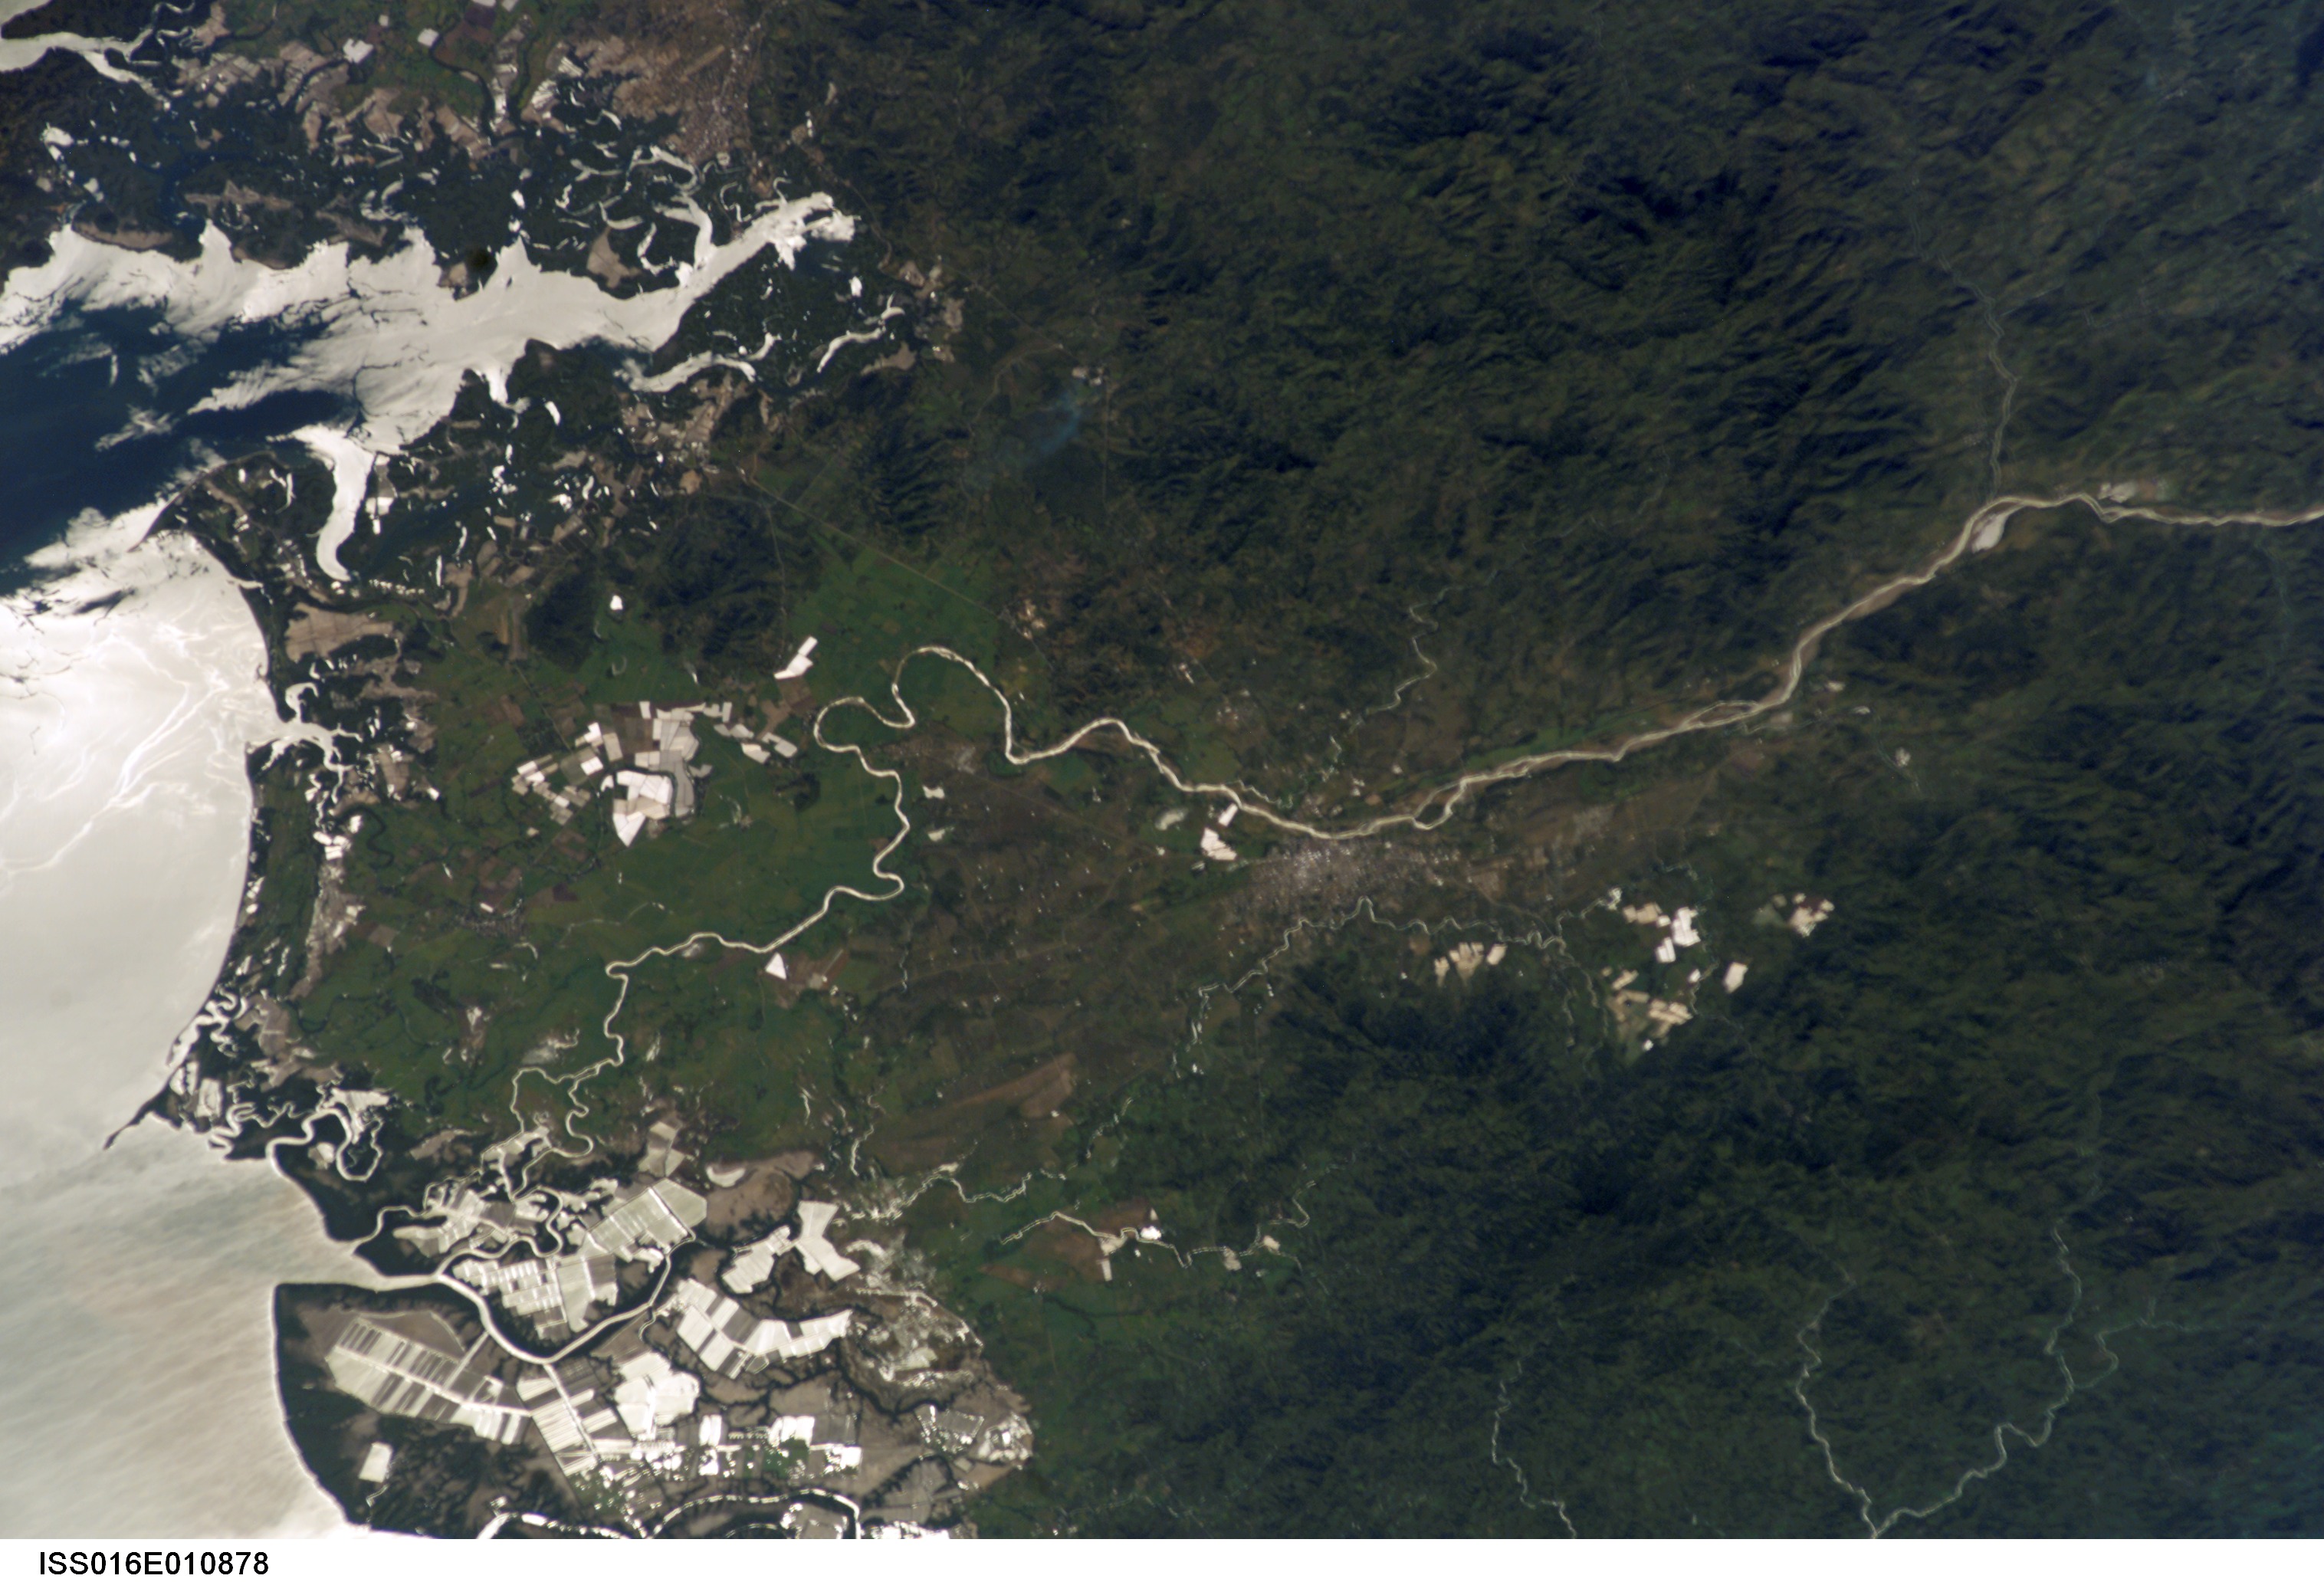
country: HONDURAS
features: CHOLUTECA, E. G. OF FONSECA
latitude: 13.5
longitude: -87.0
